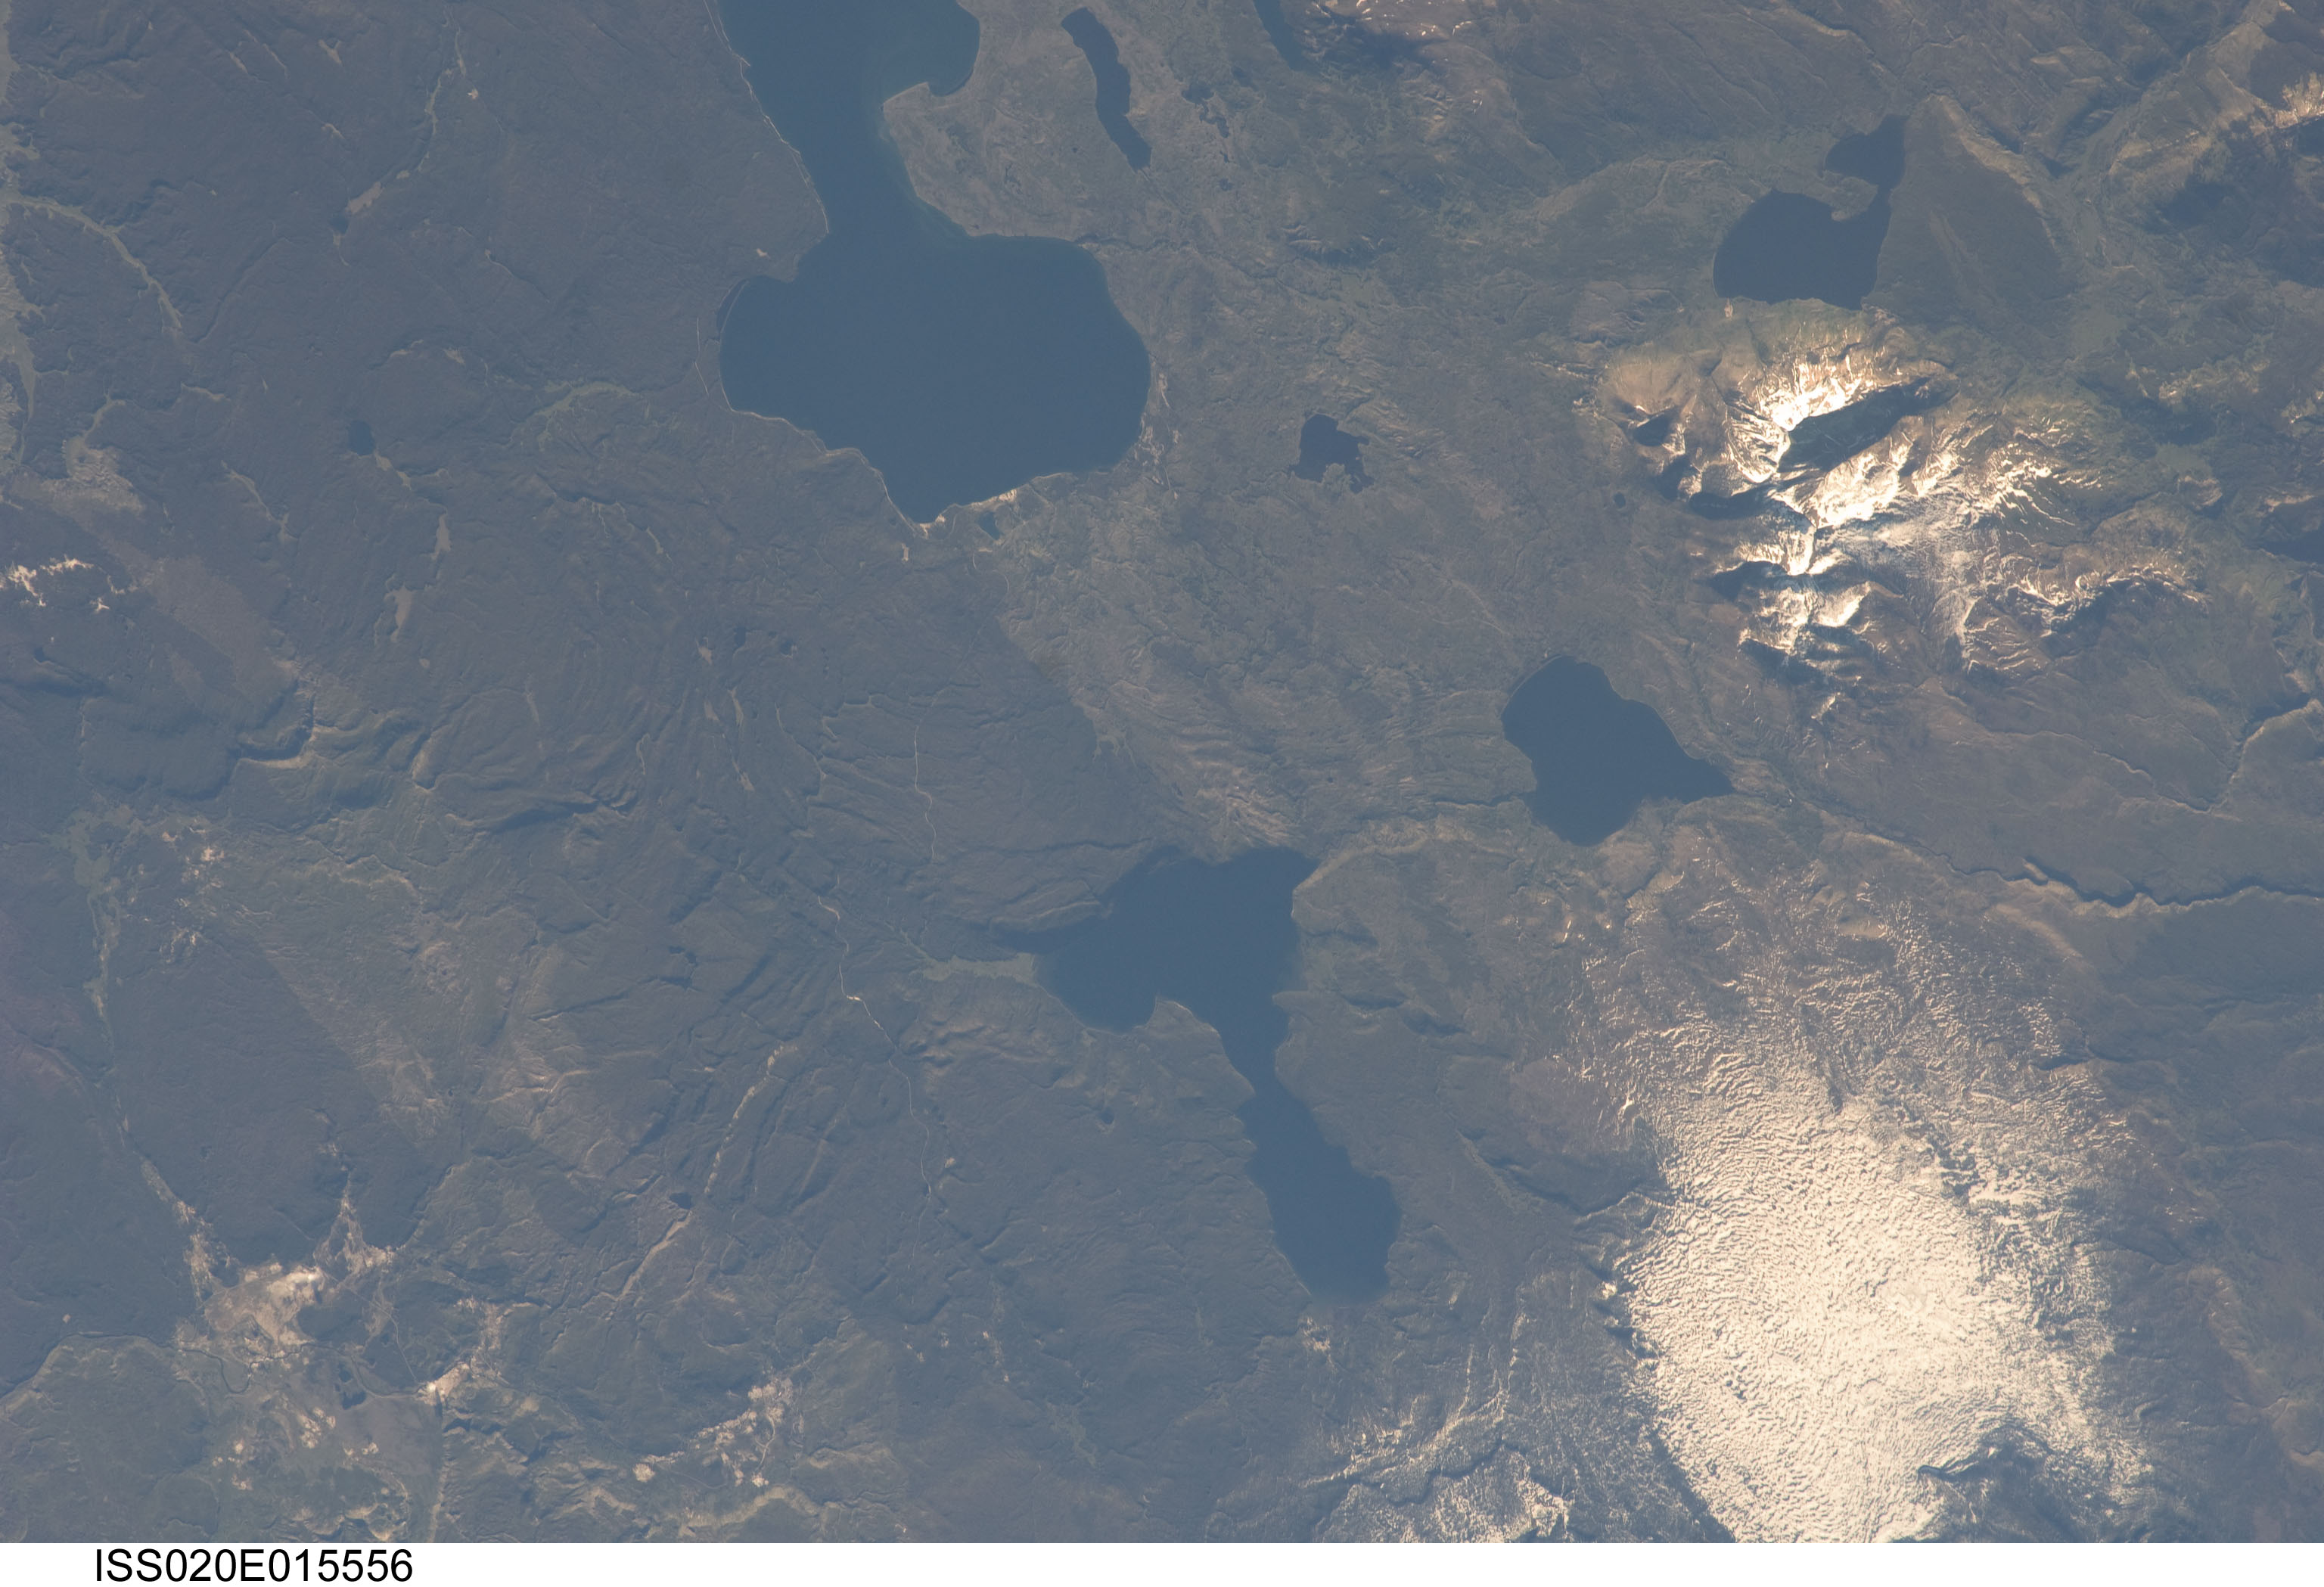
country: USA-WYOMING
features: FACTORY HILL,HEART LAKE,LEWIS LAKE,DE LACY LAKES,WEST THUMB,RIDDLE LAKE,PITCHSTONE PLATEAU,DELUSION LAKE,YELLOWSTONE NATIONAL PARK,WYOMING,LOWER GEYSER BASIN,SHOSHONE LAKE,UPPER GEYSER BASIN,MT SHERIDAN,YELLOWSTONE LAKE
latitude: 44.4
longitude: -110.7
